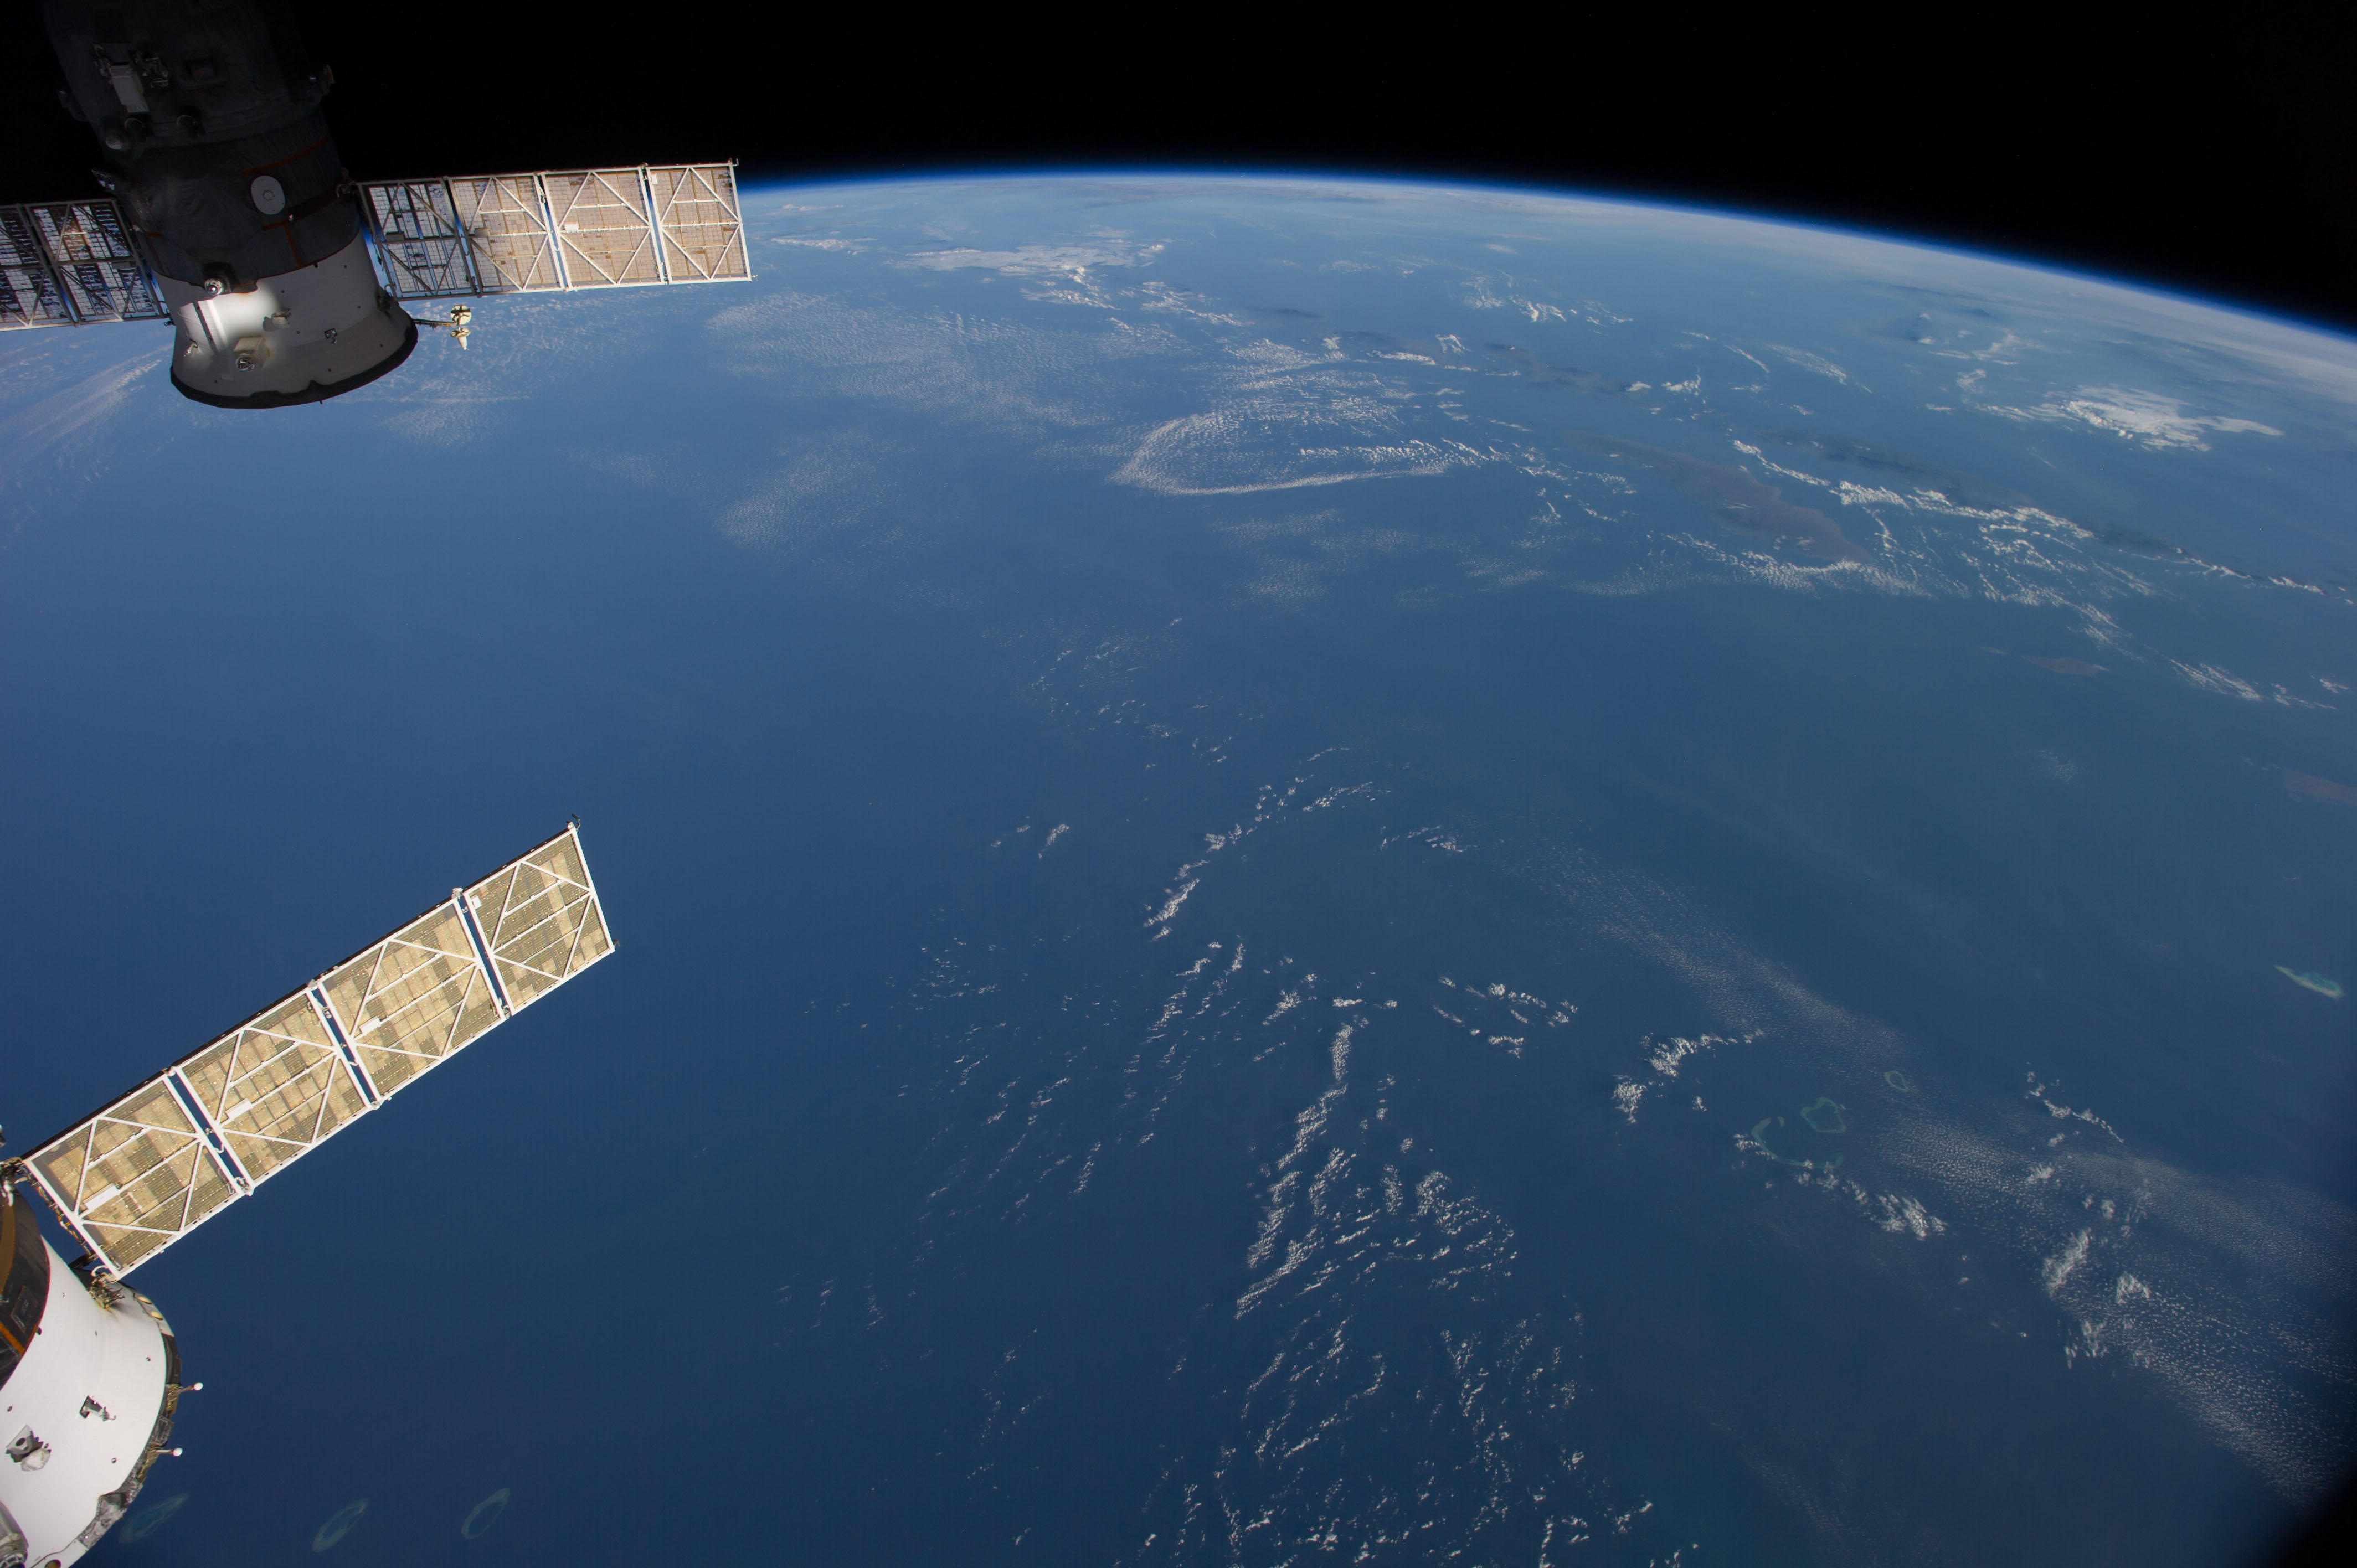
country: AUSTRALIA-WA
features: INDIAN O., JAVA S., BALI S., FLORES S., SAVU S., W. NUSA TENGGARA, E. NUSA TENGGARA, ATMOSPHERIC LIMB
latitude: -14.0
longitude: 117.5
